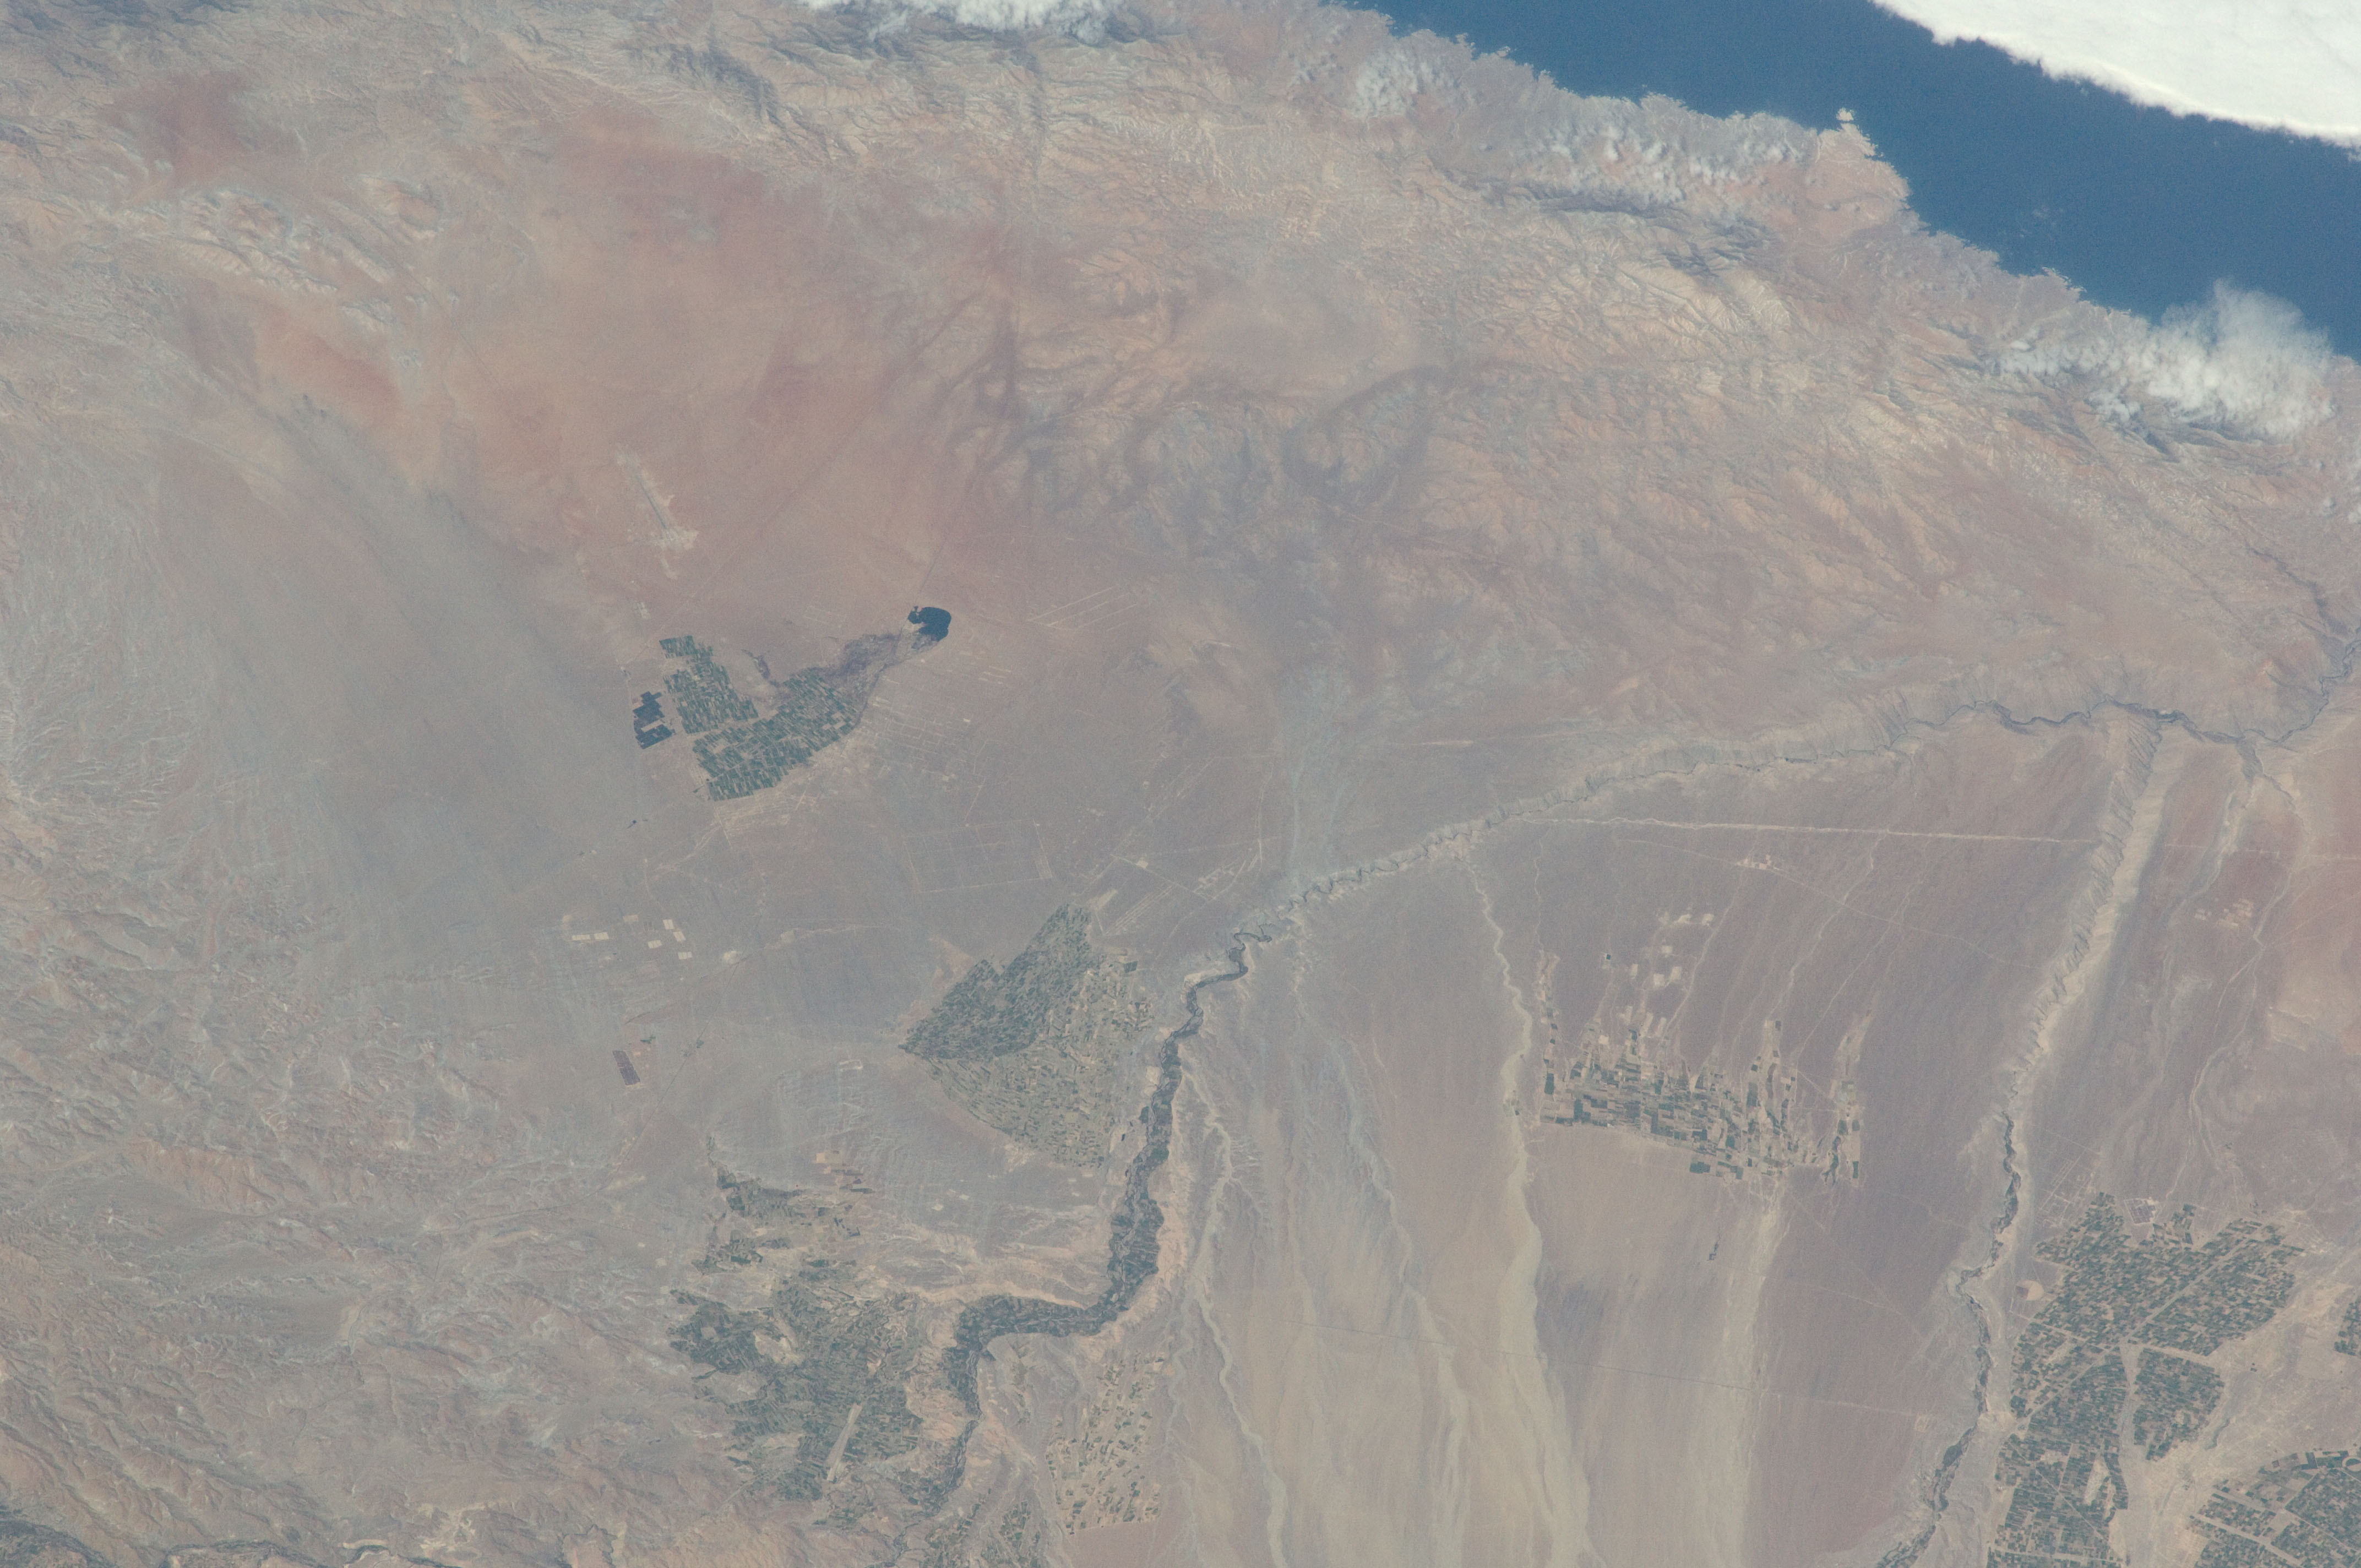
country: PERU
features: VITOR R. VALLEY, VITOR & LA JOYA AGR.
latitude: -16.6
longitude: -72.1
